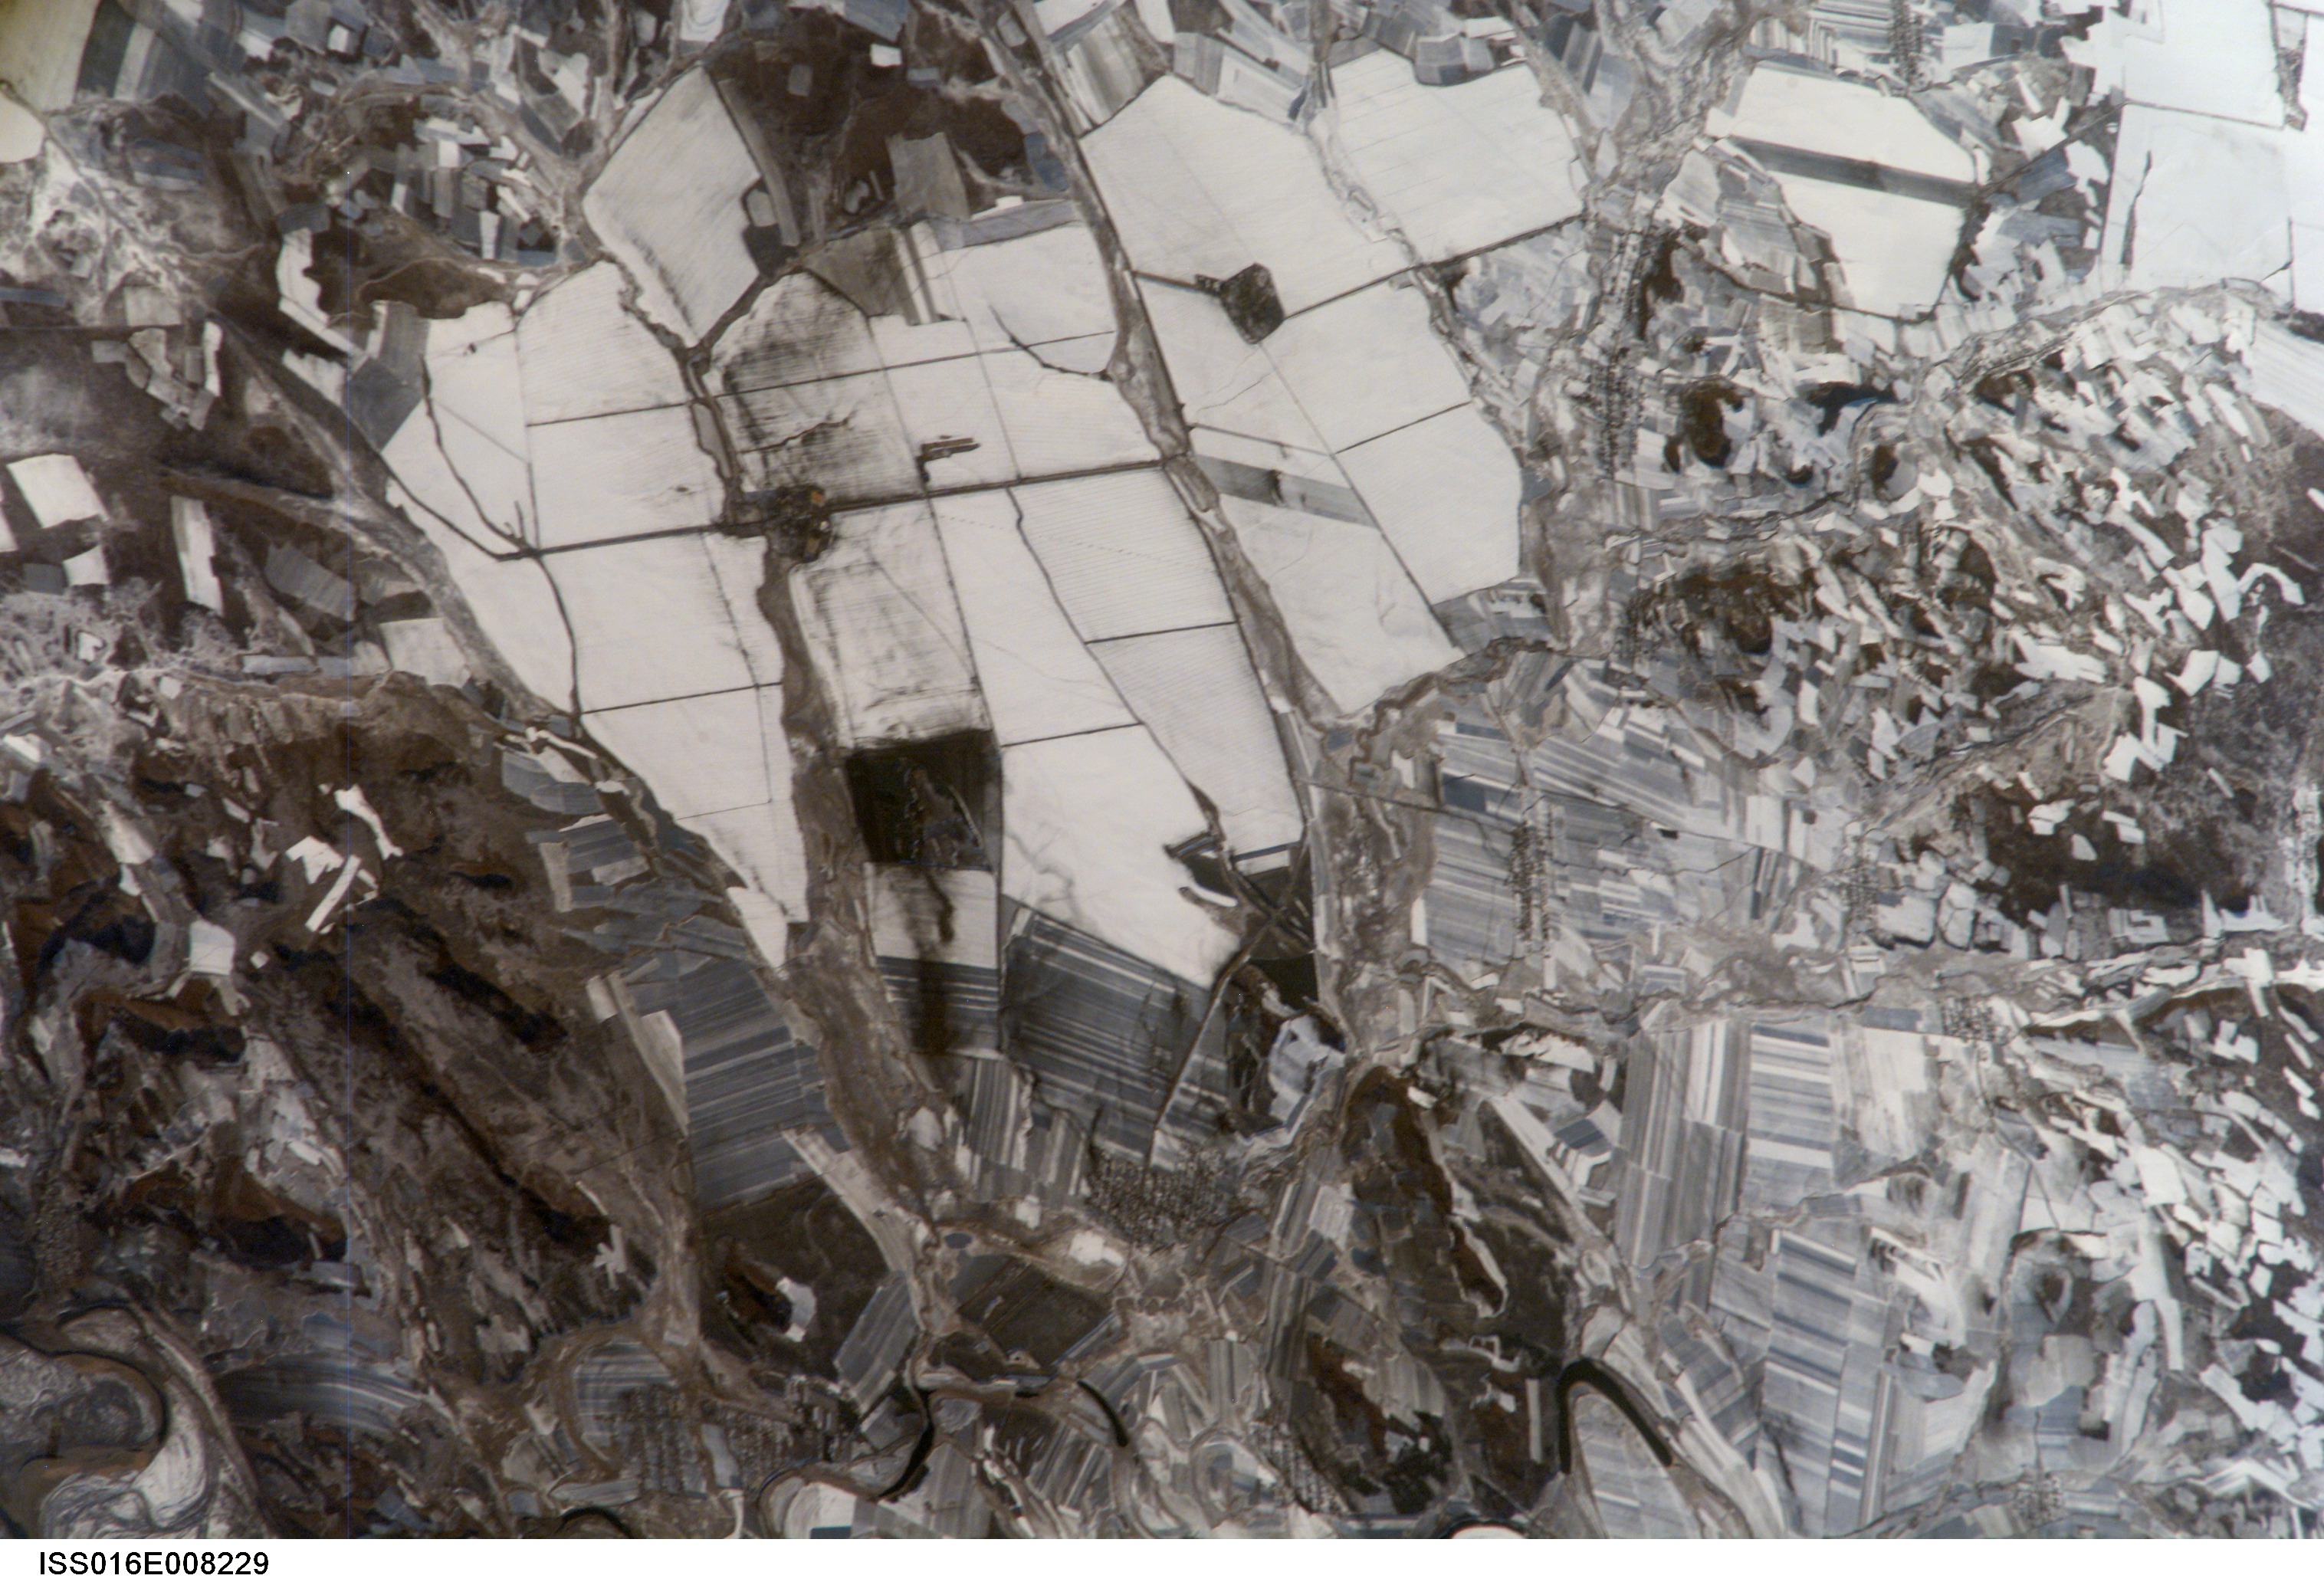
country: CHINA
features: HONGYANZHAN AREA, SNOW, AGR.
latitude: 49.6
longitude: 125.1
